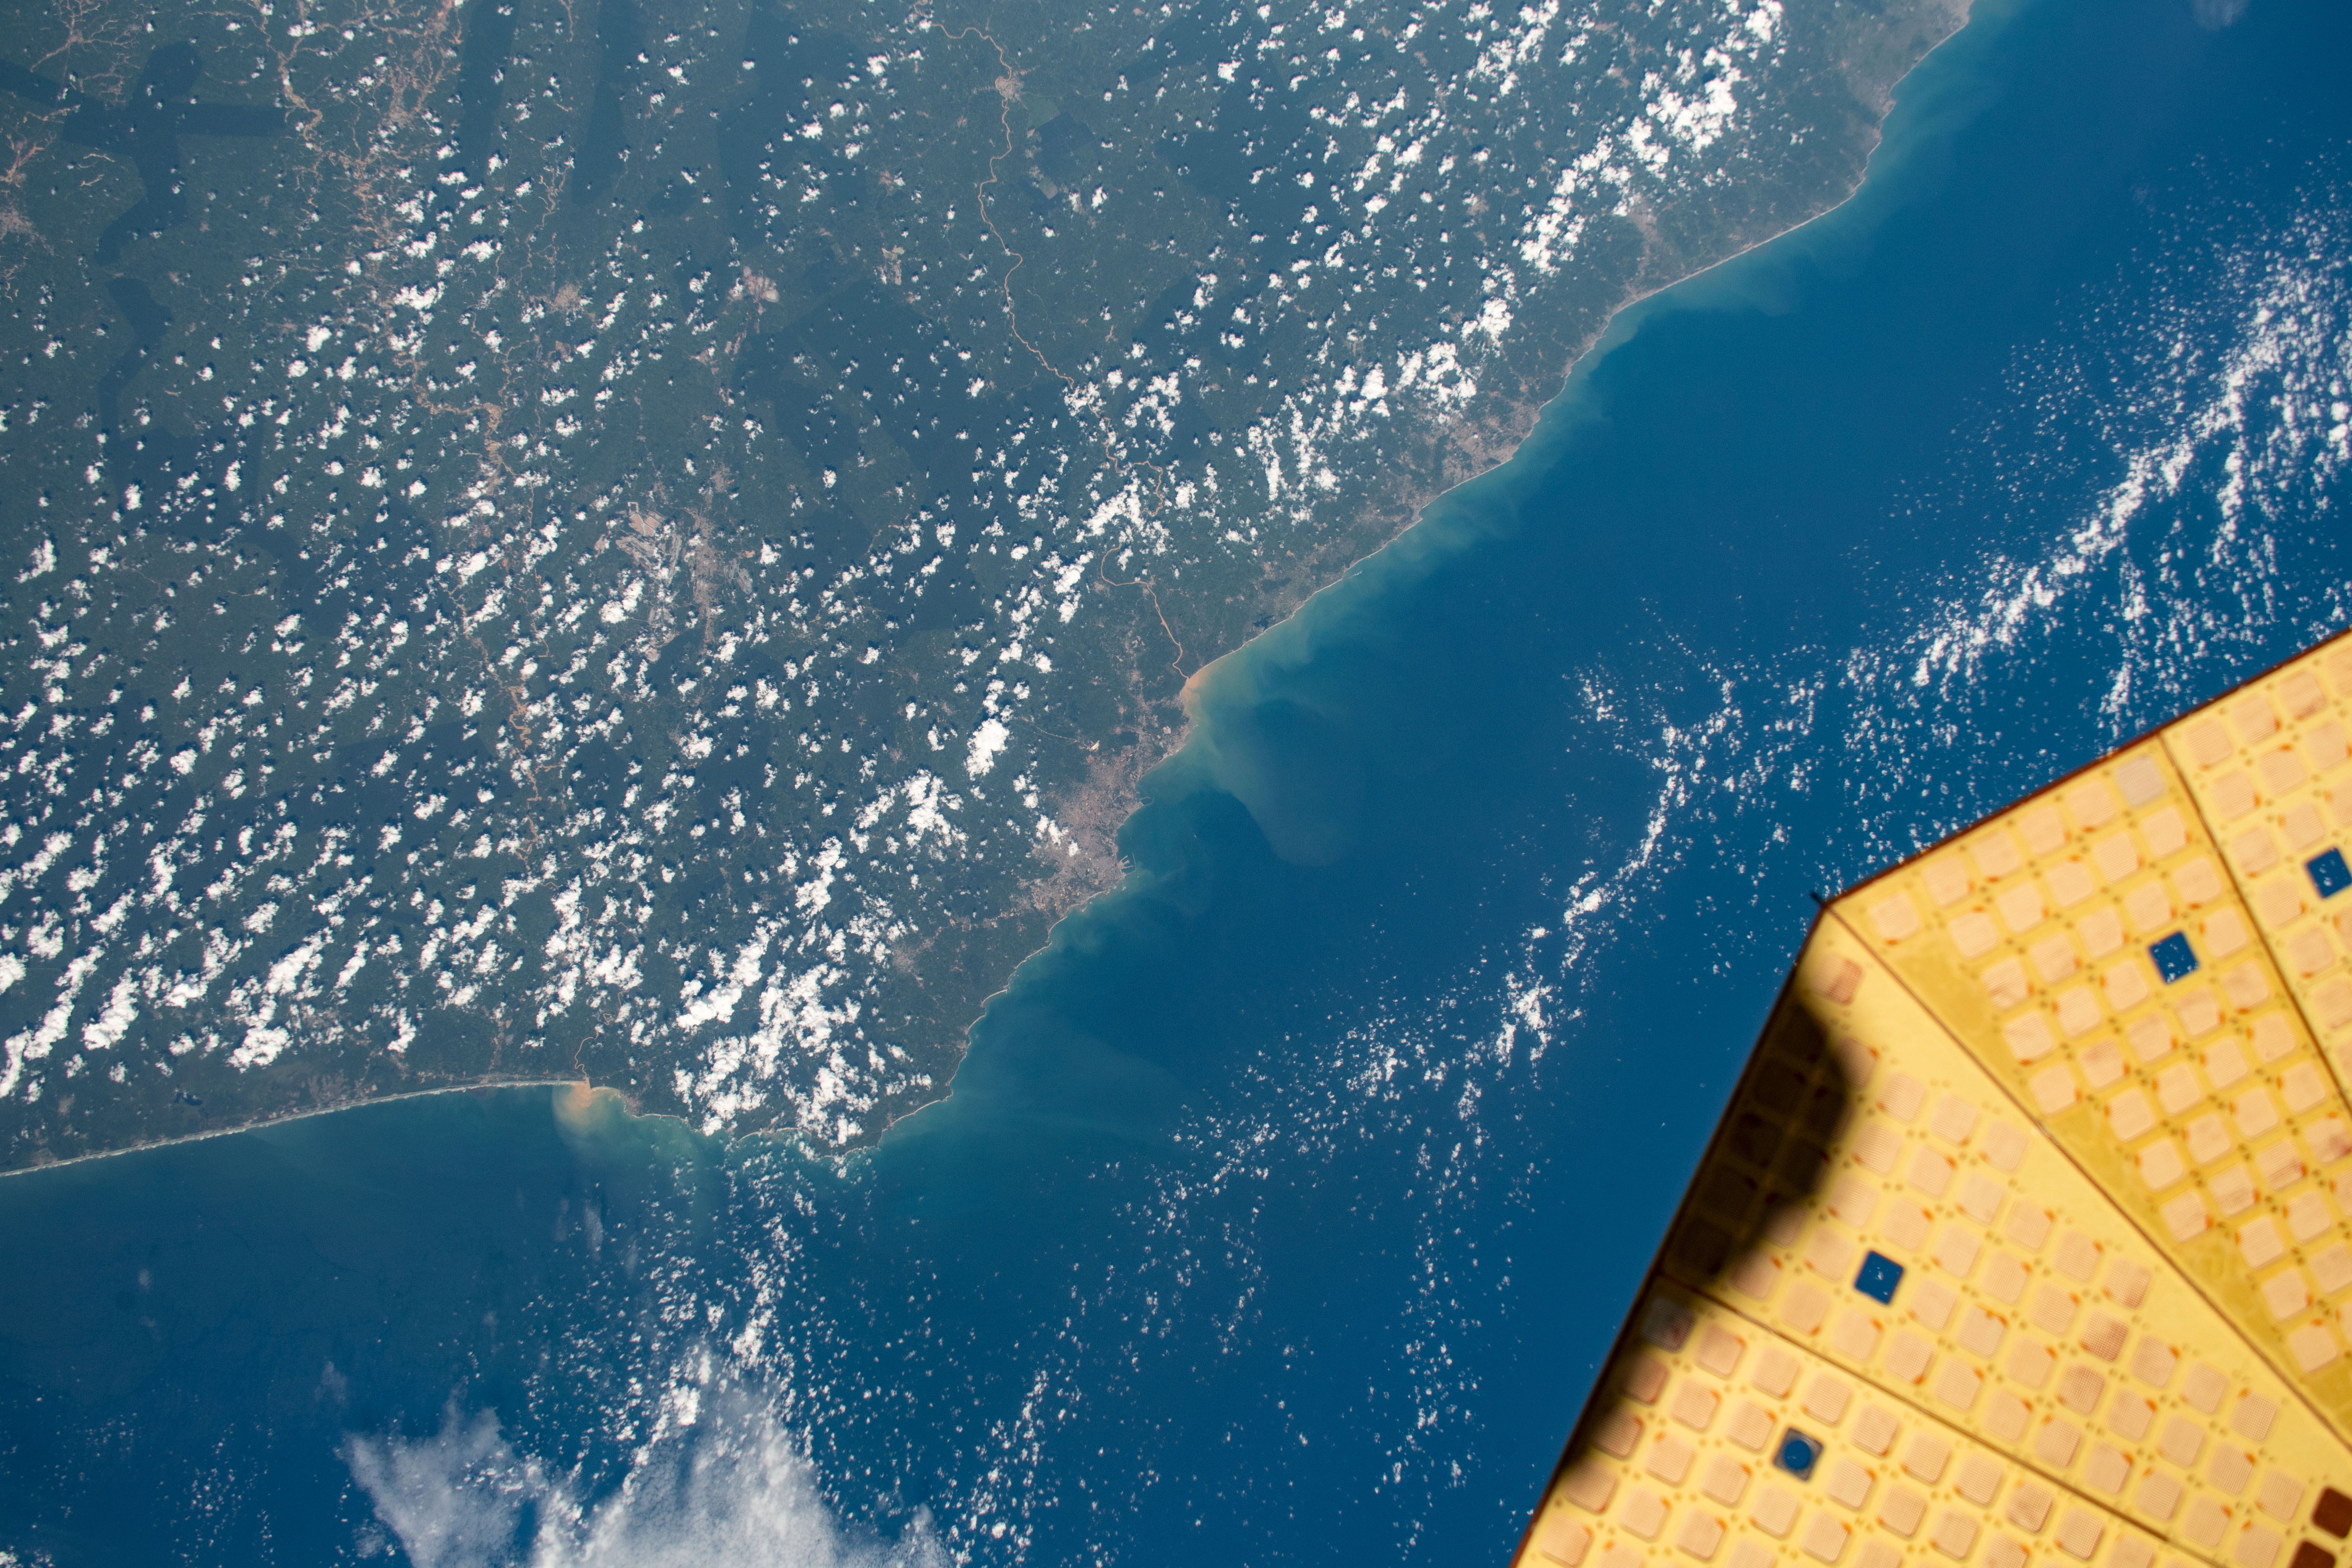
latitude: 5.0
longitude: -1.5
